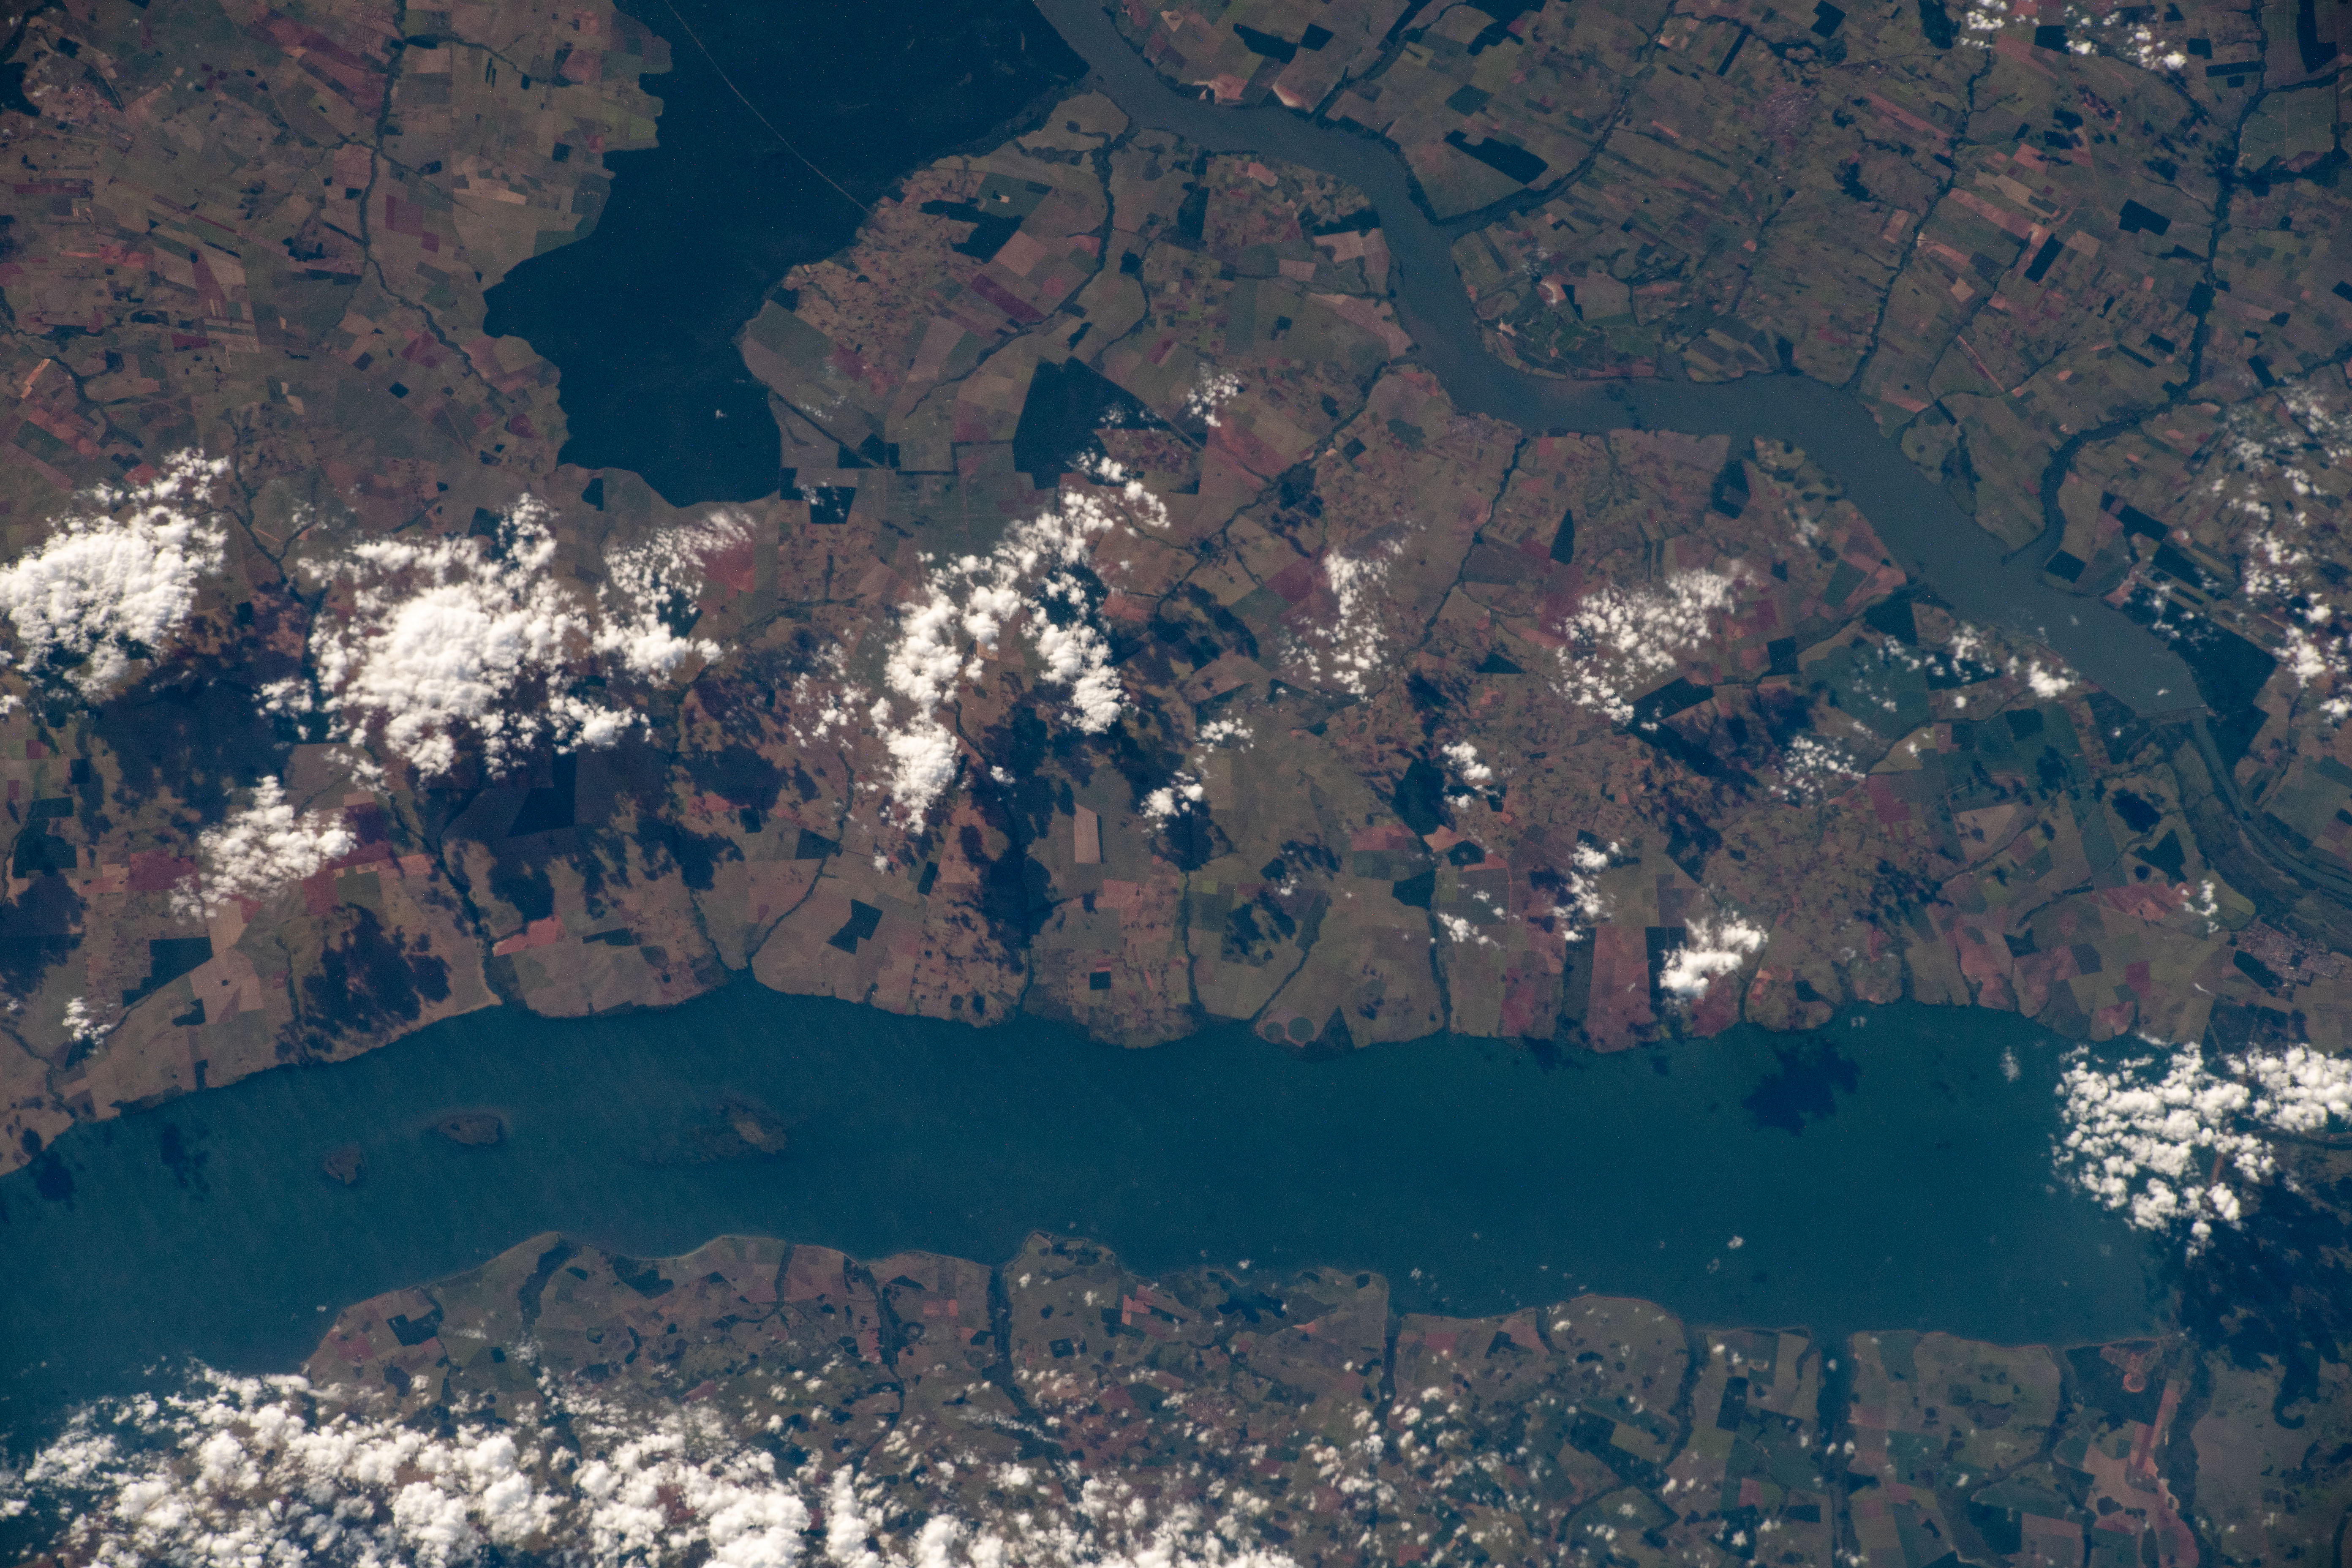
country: BRAZIL
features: MORRO DO DIABO STATE PARK
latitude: -22.4
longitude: -52.6
